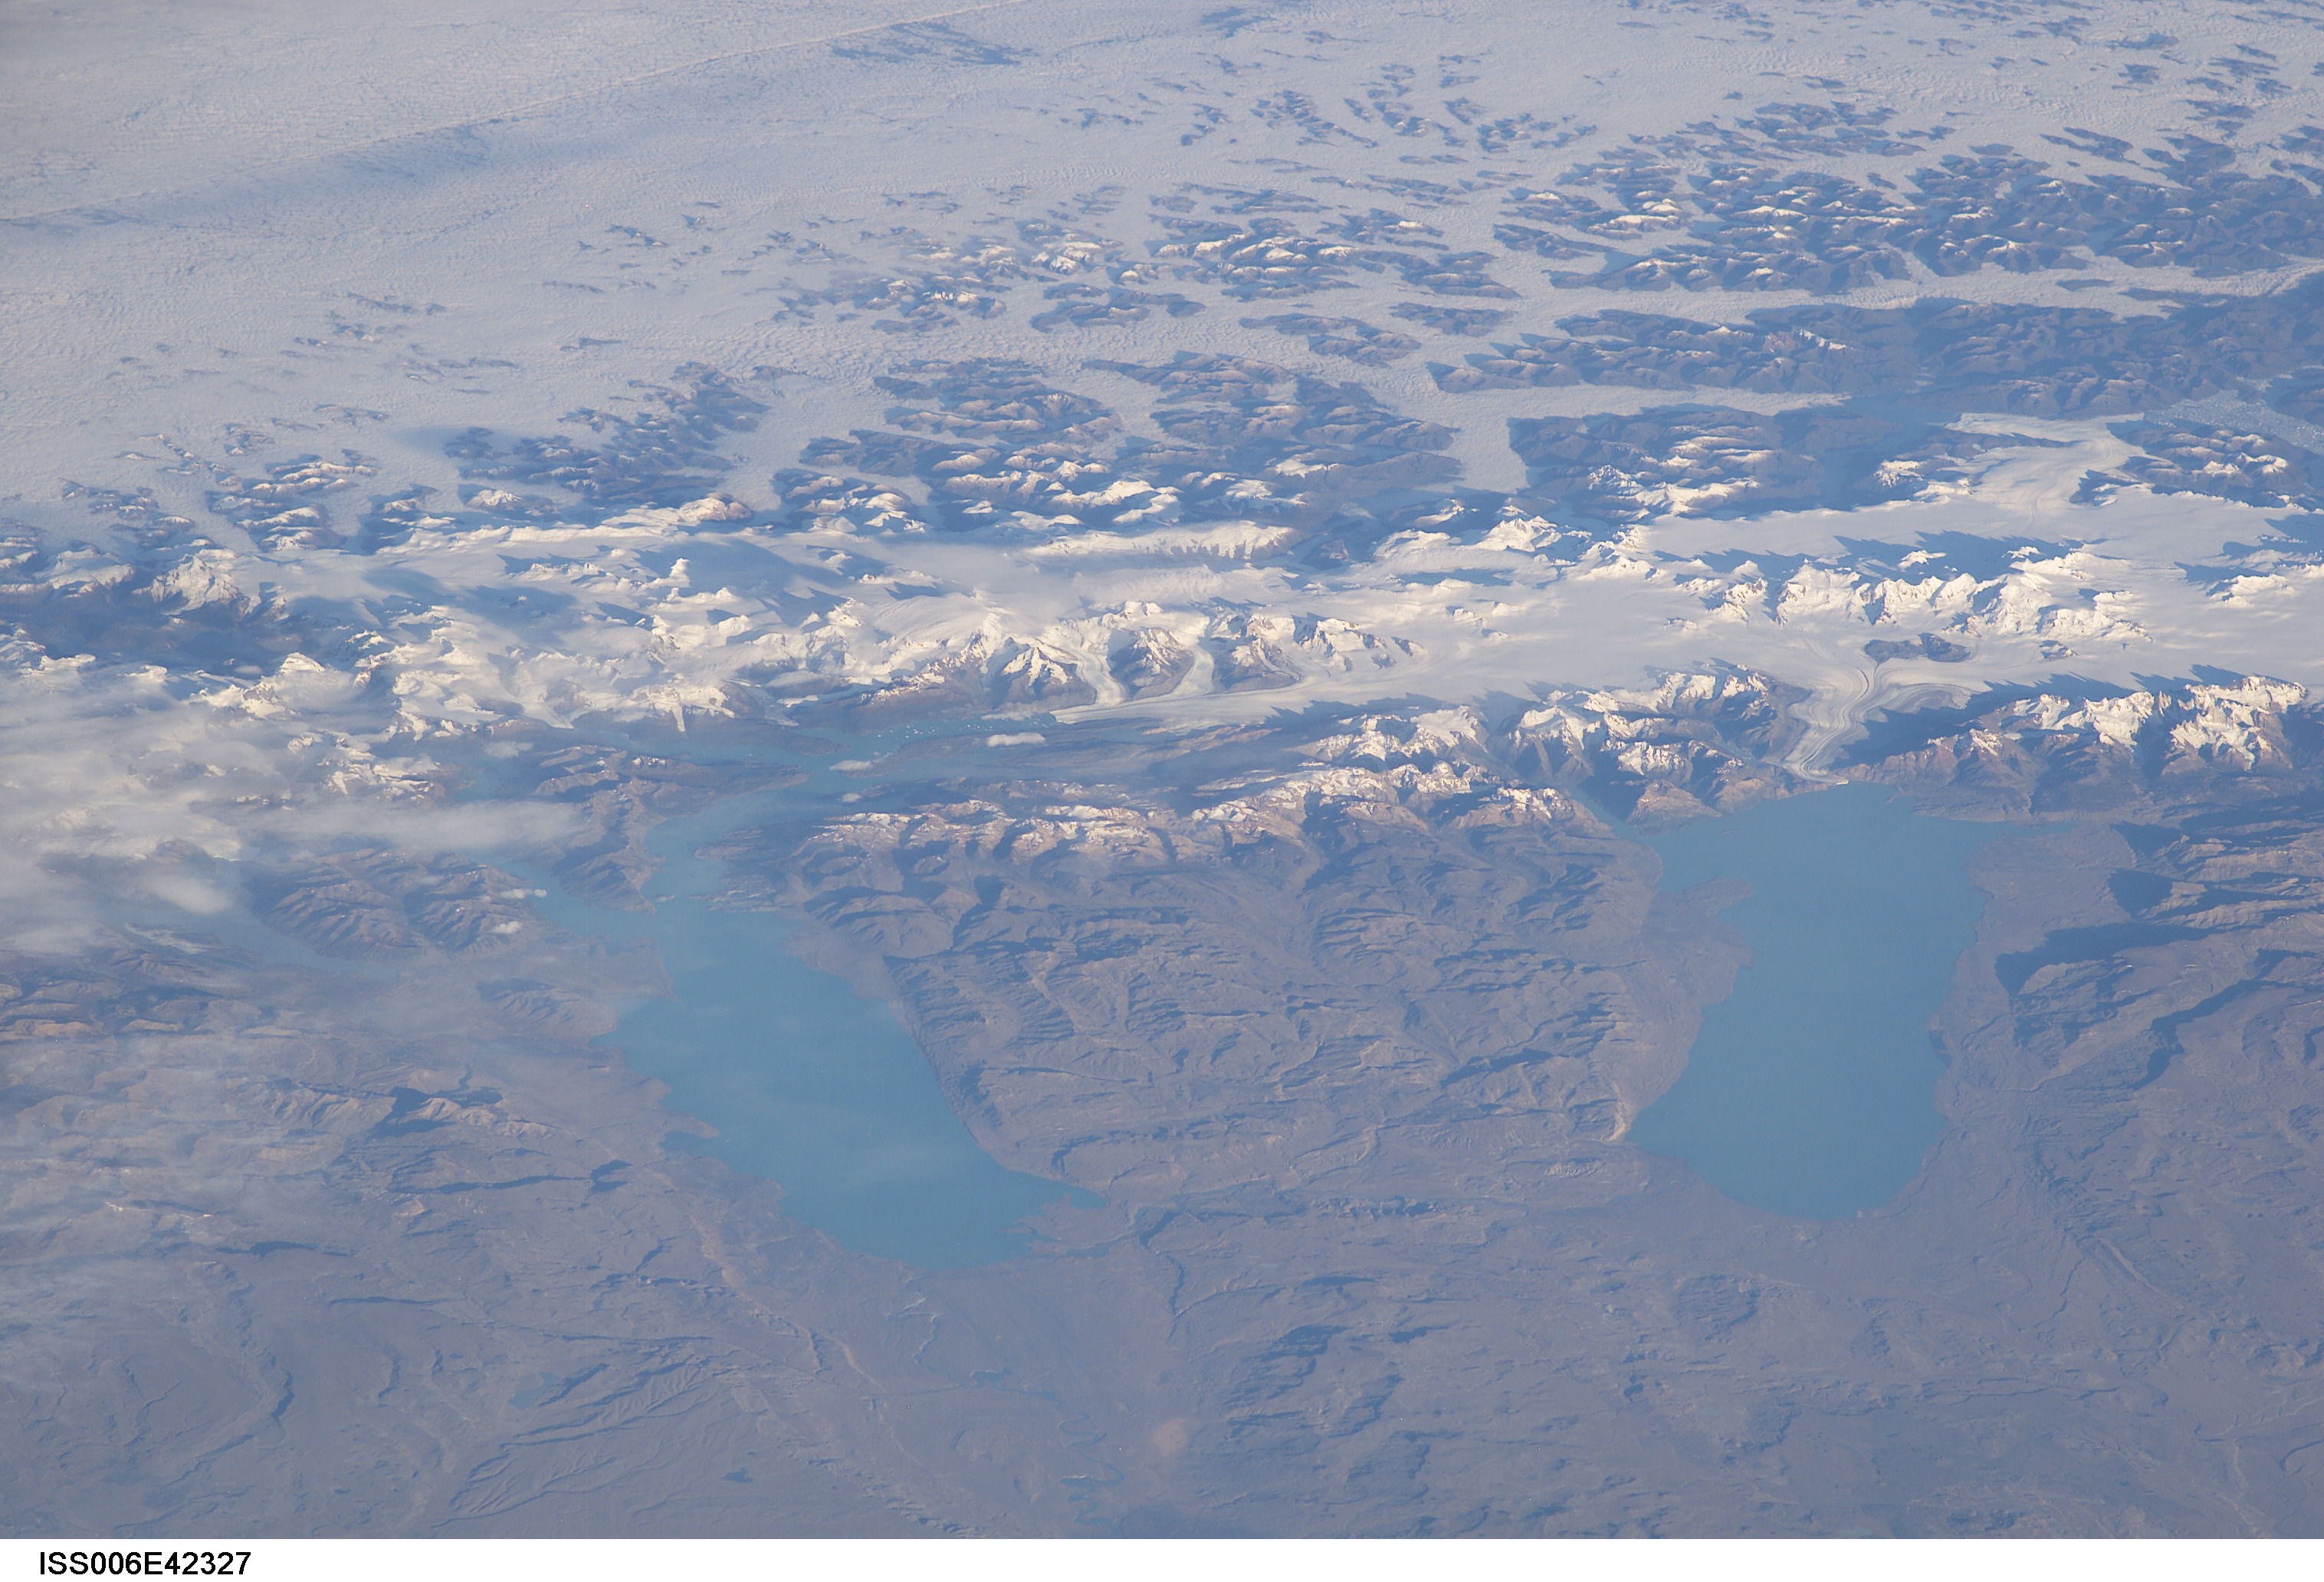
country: ARGENTINA
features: LAKE VIEDMA, LAKE ARGENTINO, ANDES
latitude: -50.0
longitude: -73.0
